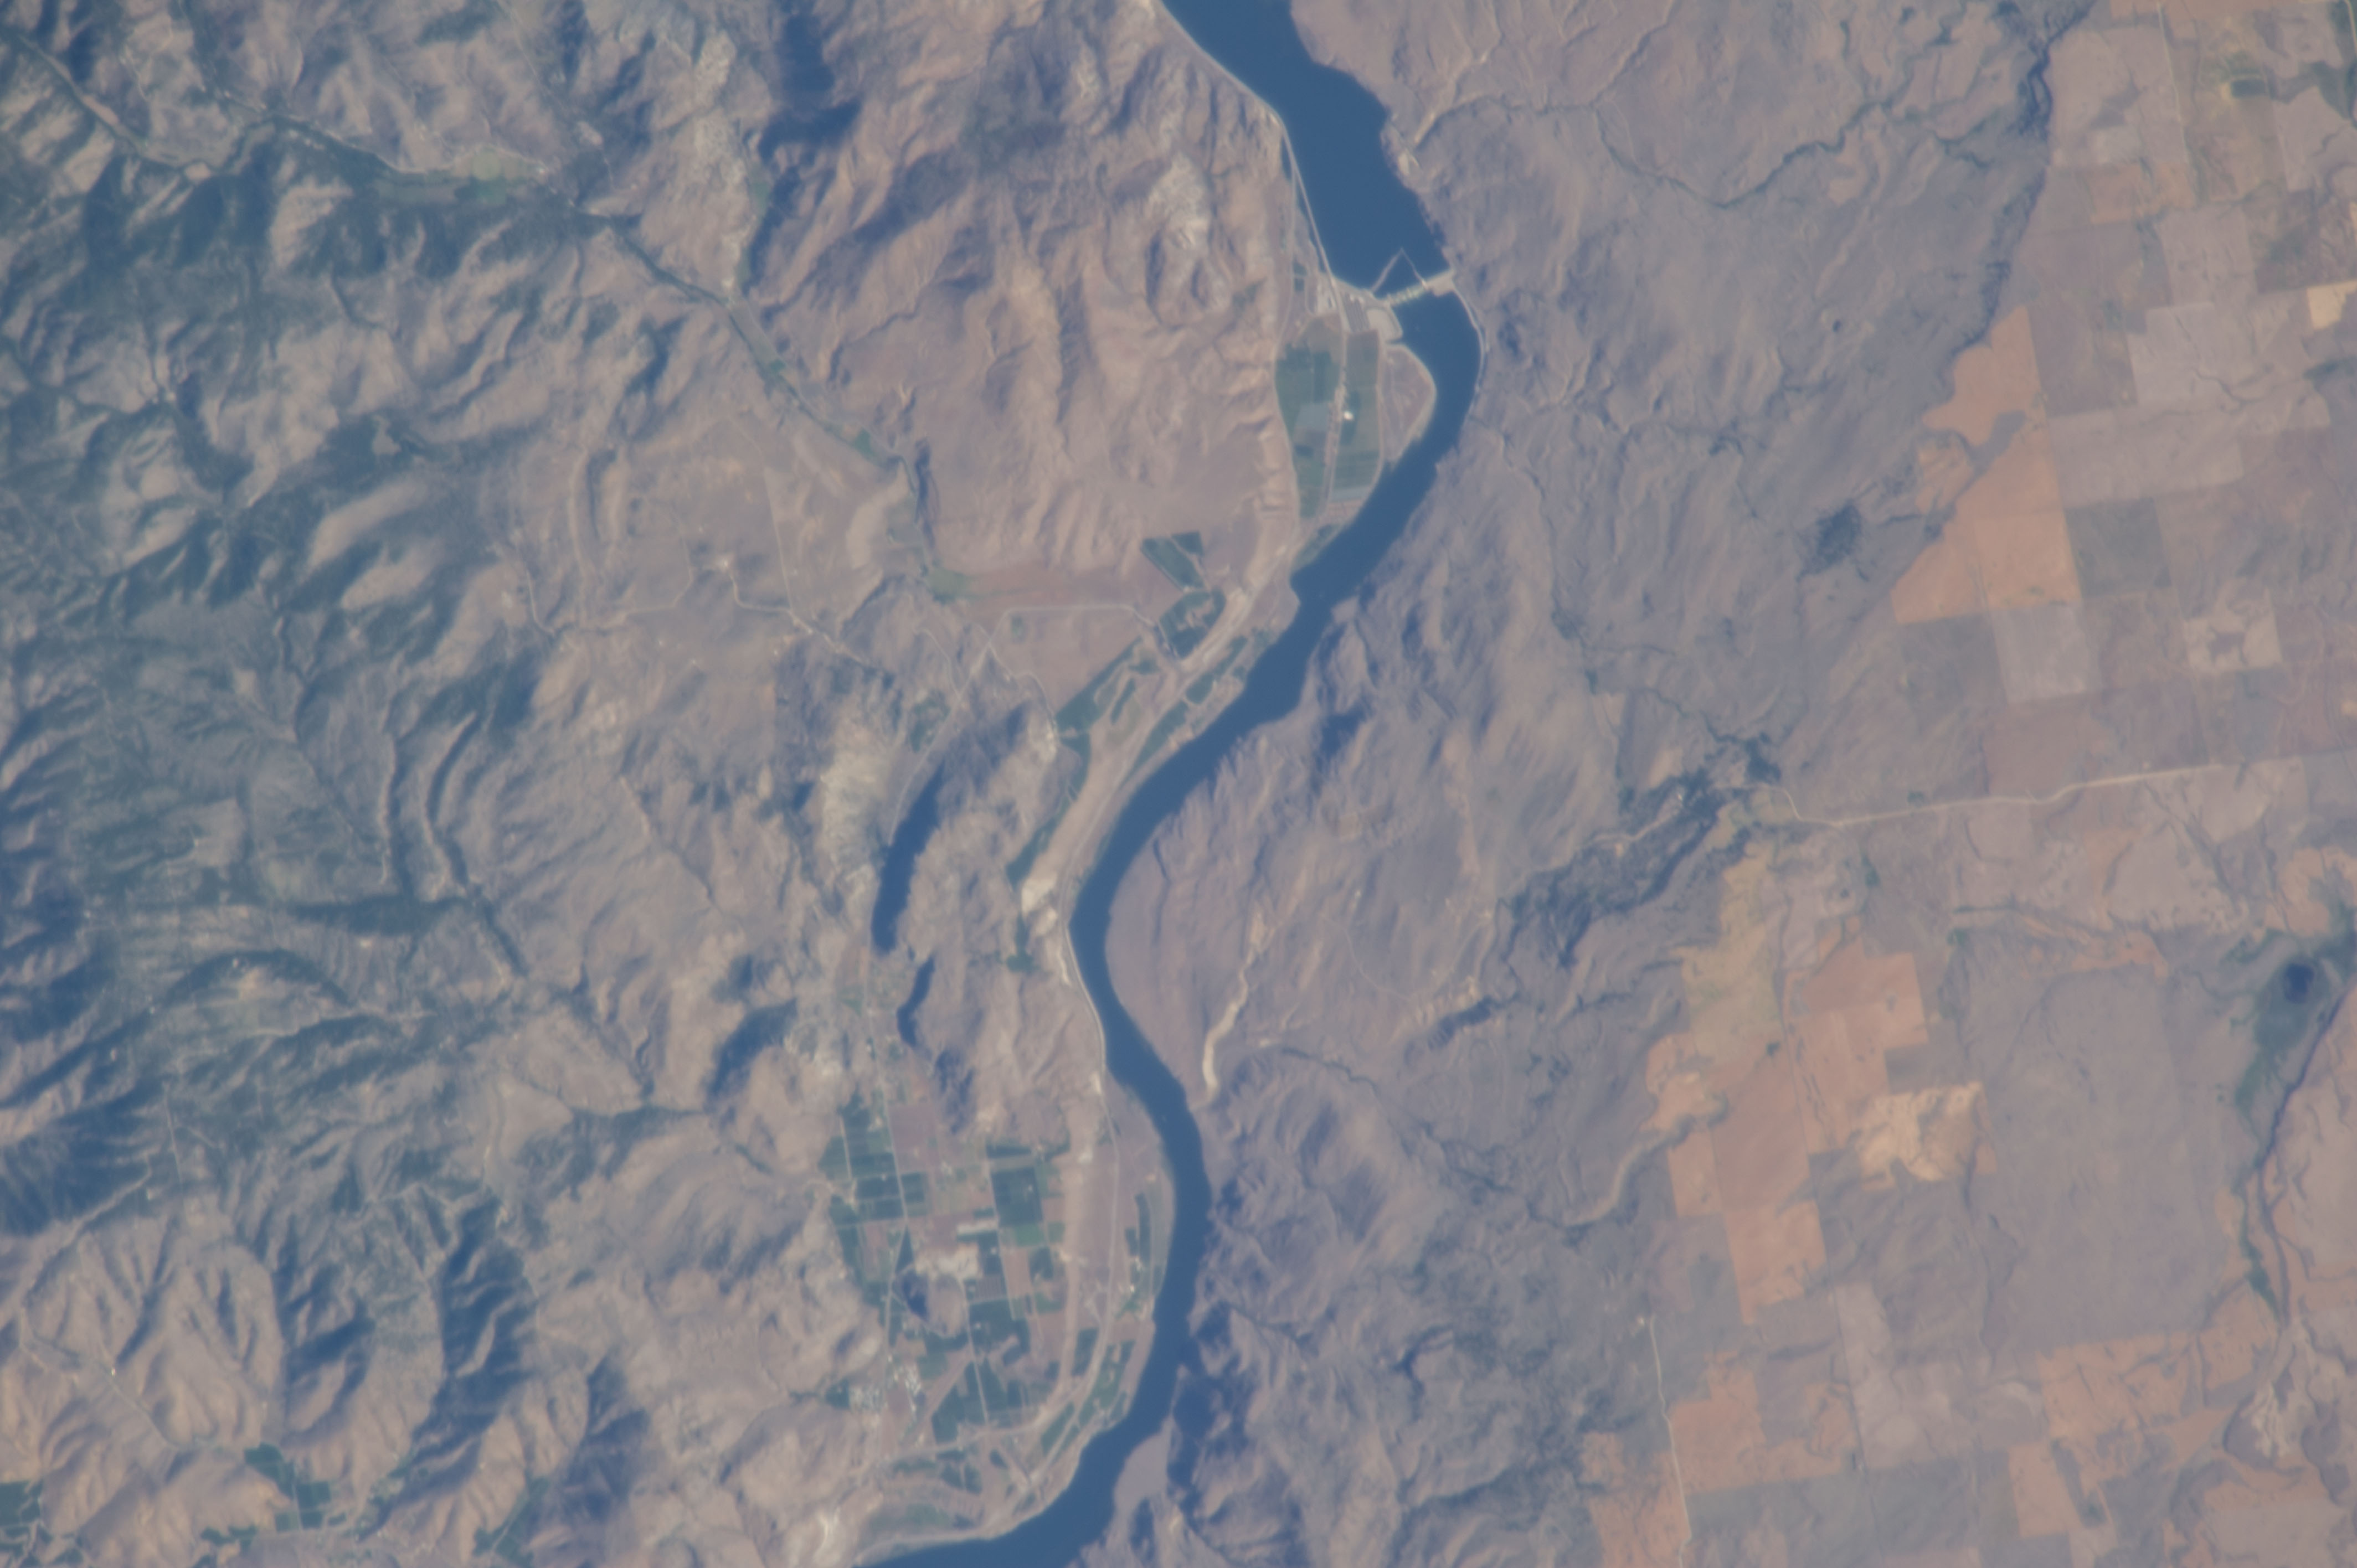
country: USA-WASHINGTON
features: R.
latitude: 47.9
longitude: -119.9
